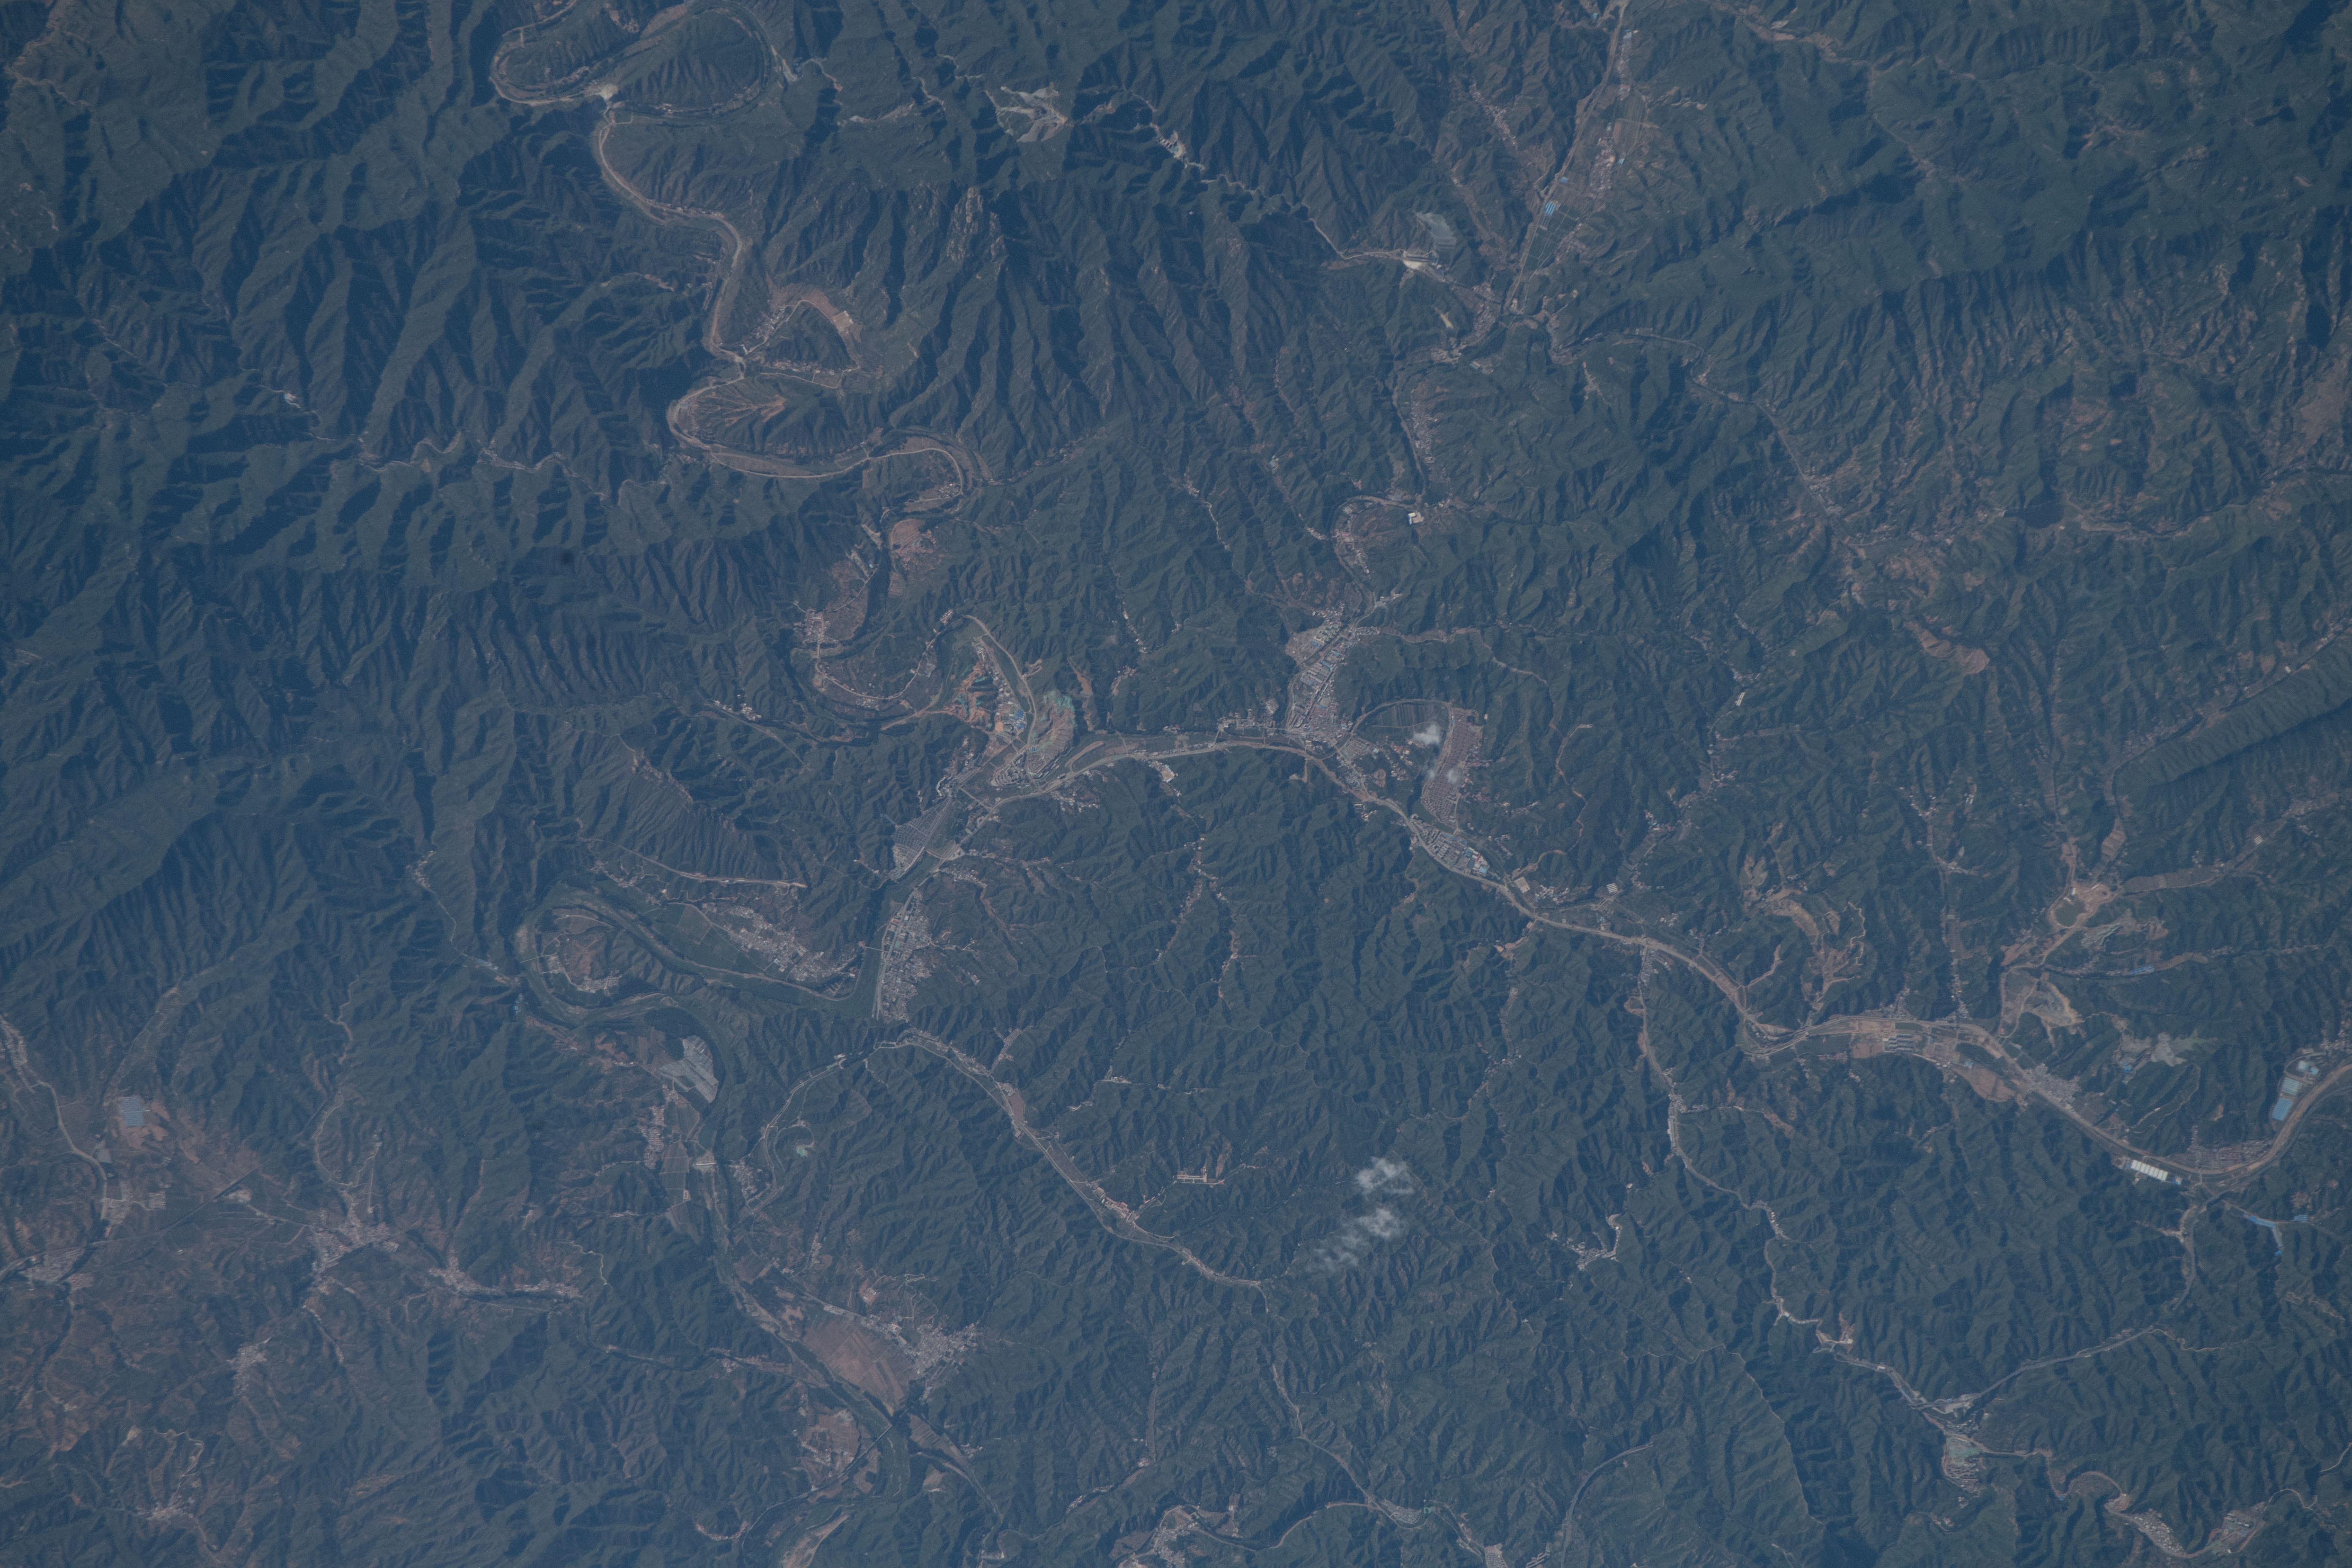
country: CHINA
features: CHAUHE RIVER, CHINA NATIONAL HIGHWAY 101, GUBEIKOU
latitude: 40.7
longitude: 117.2
